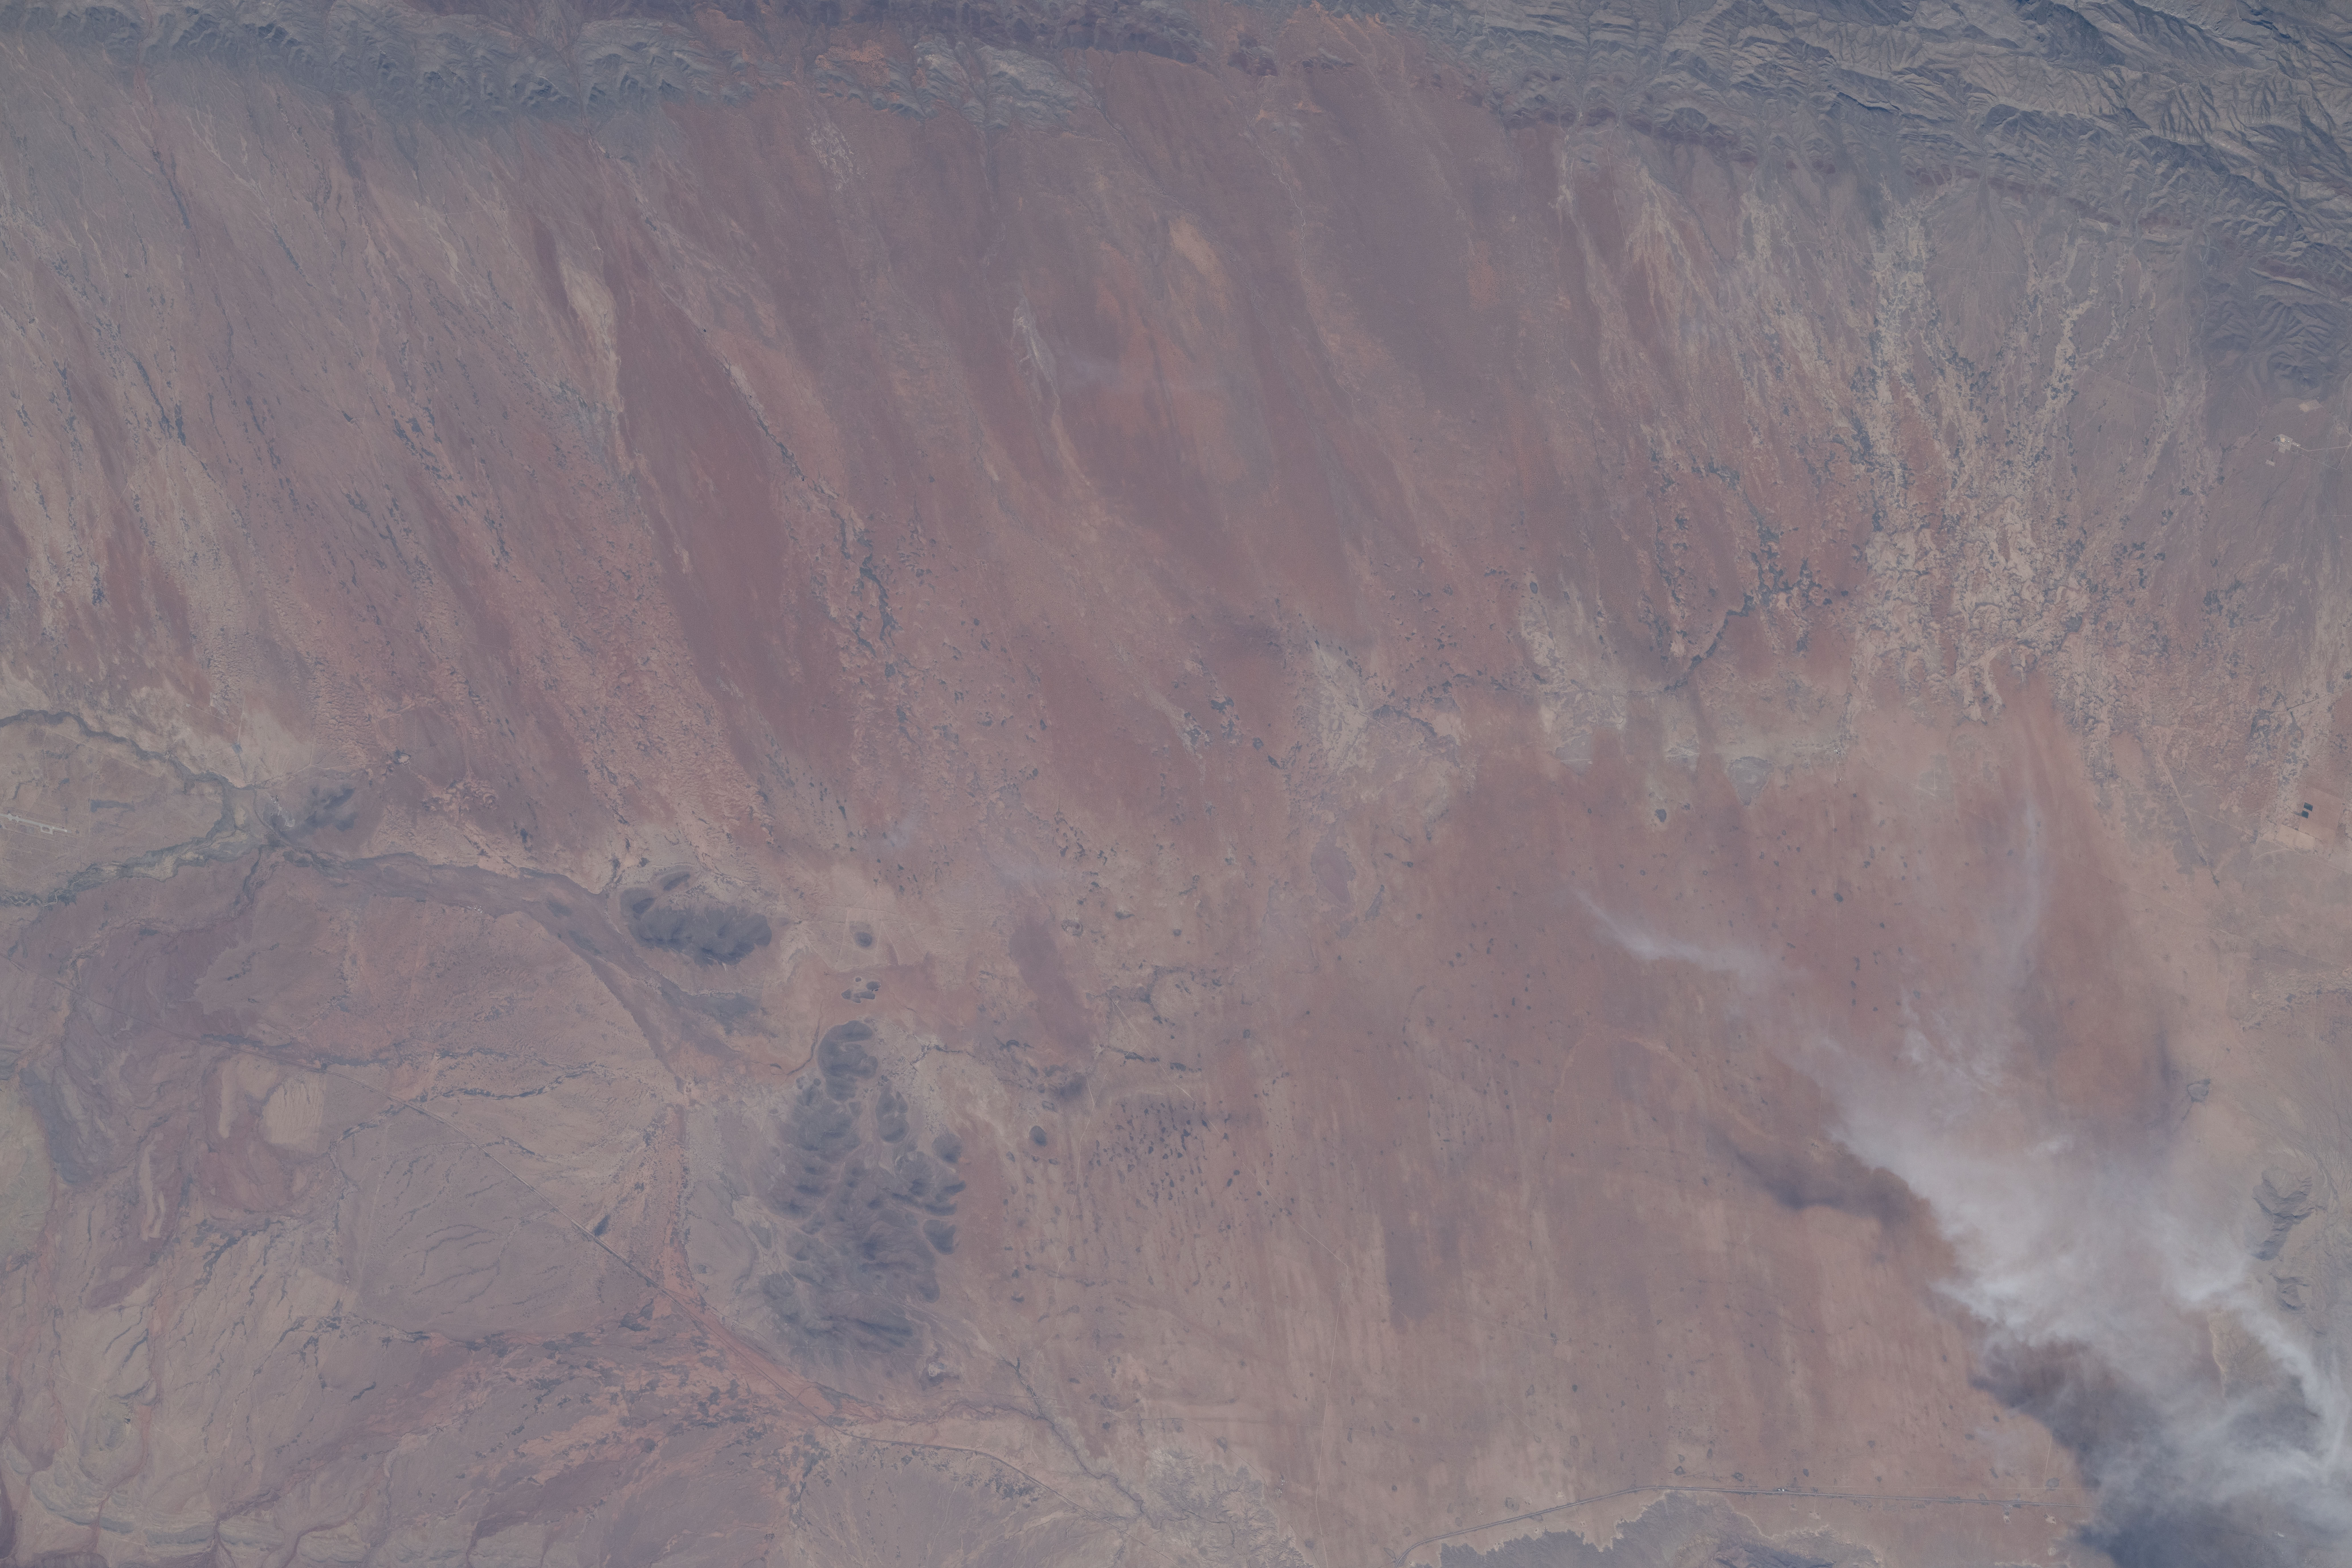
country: USA-NEW MEXICO
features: POINT OF ROCKS
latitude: 32.8
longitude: -106.8
